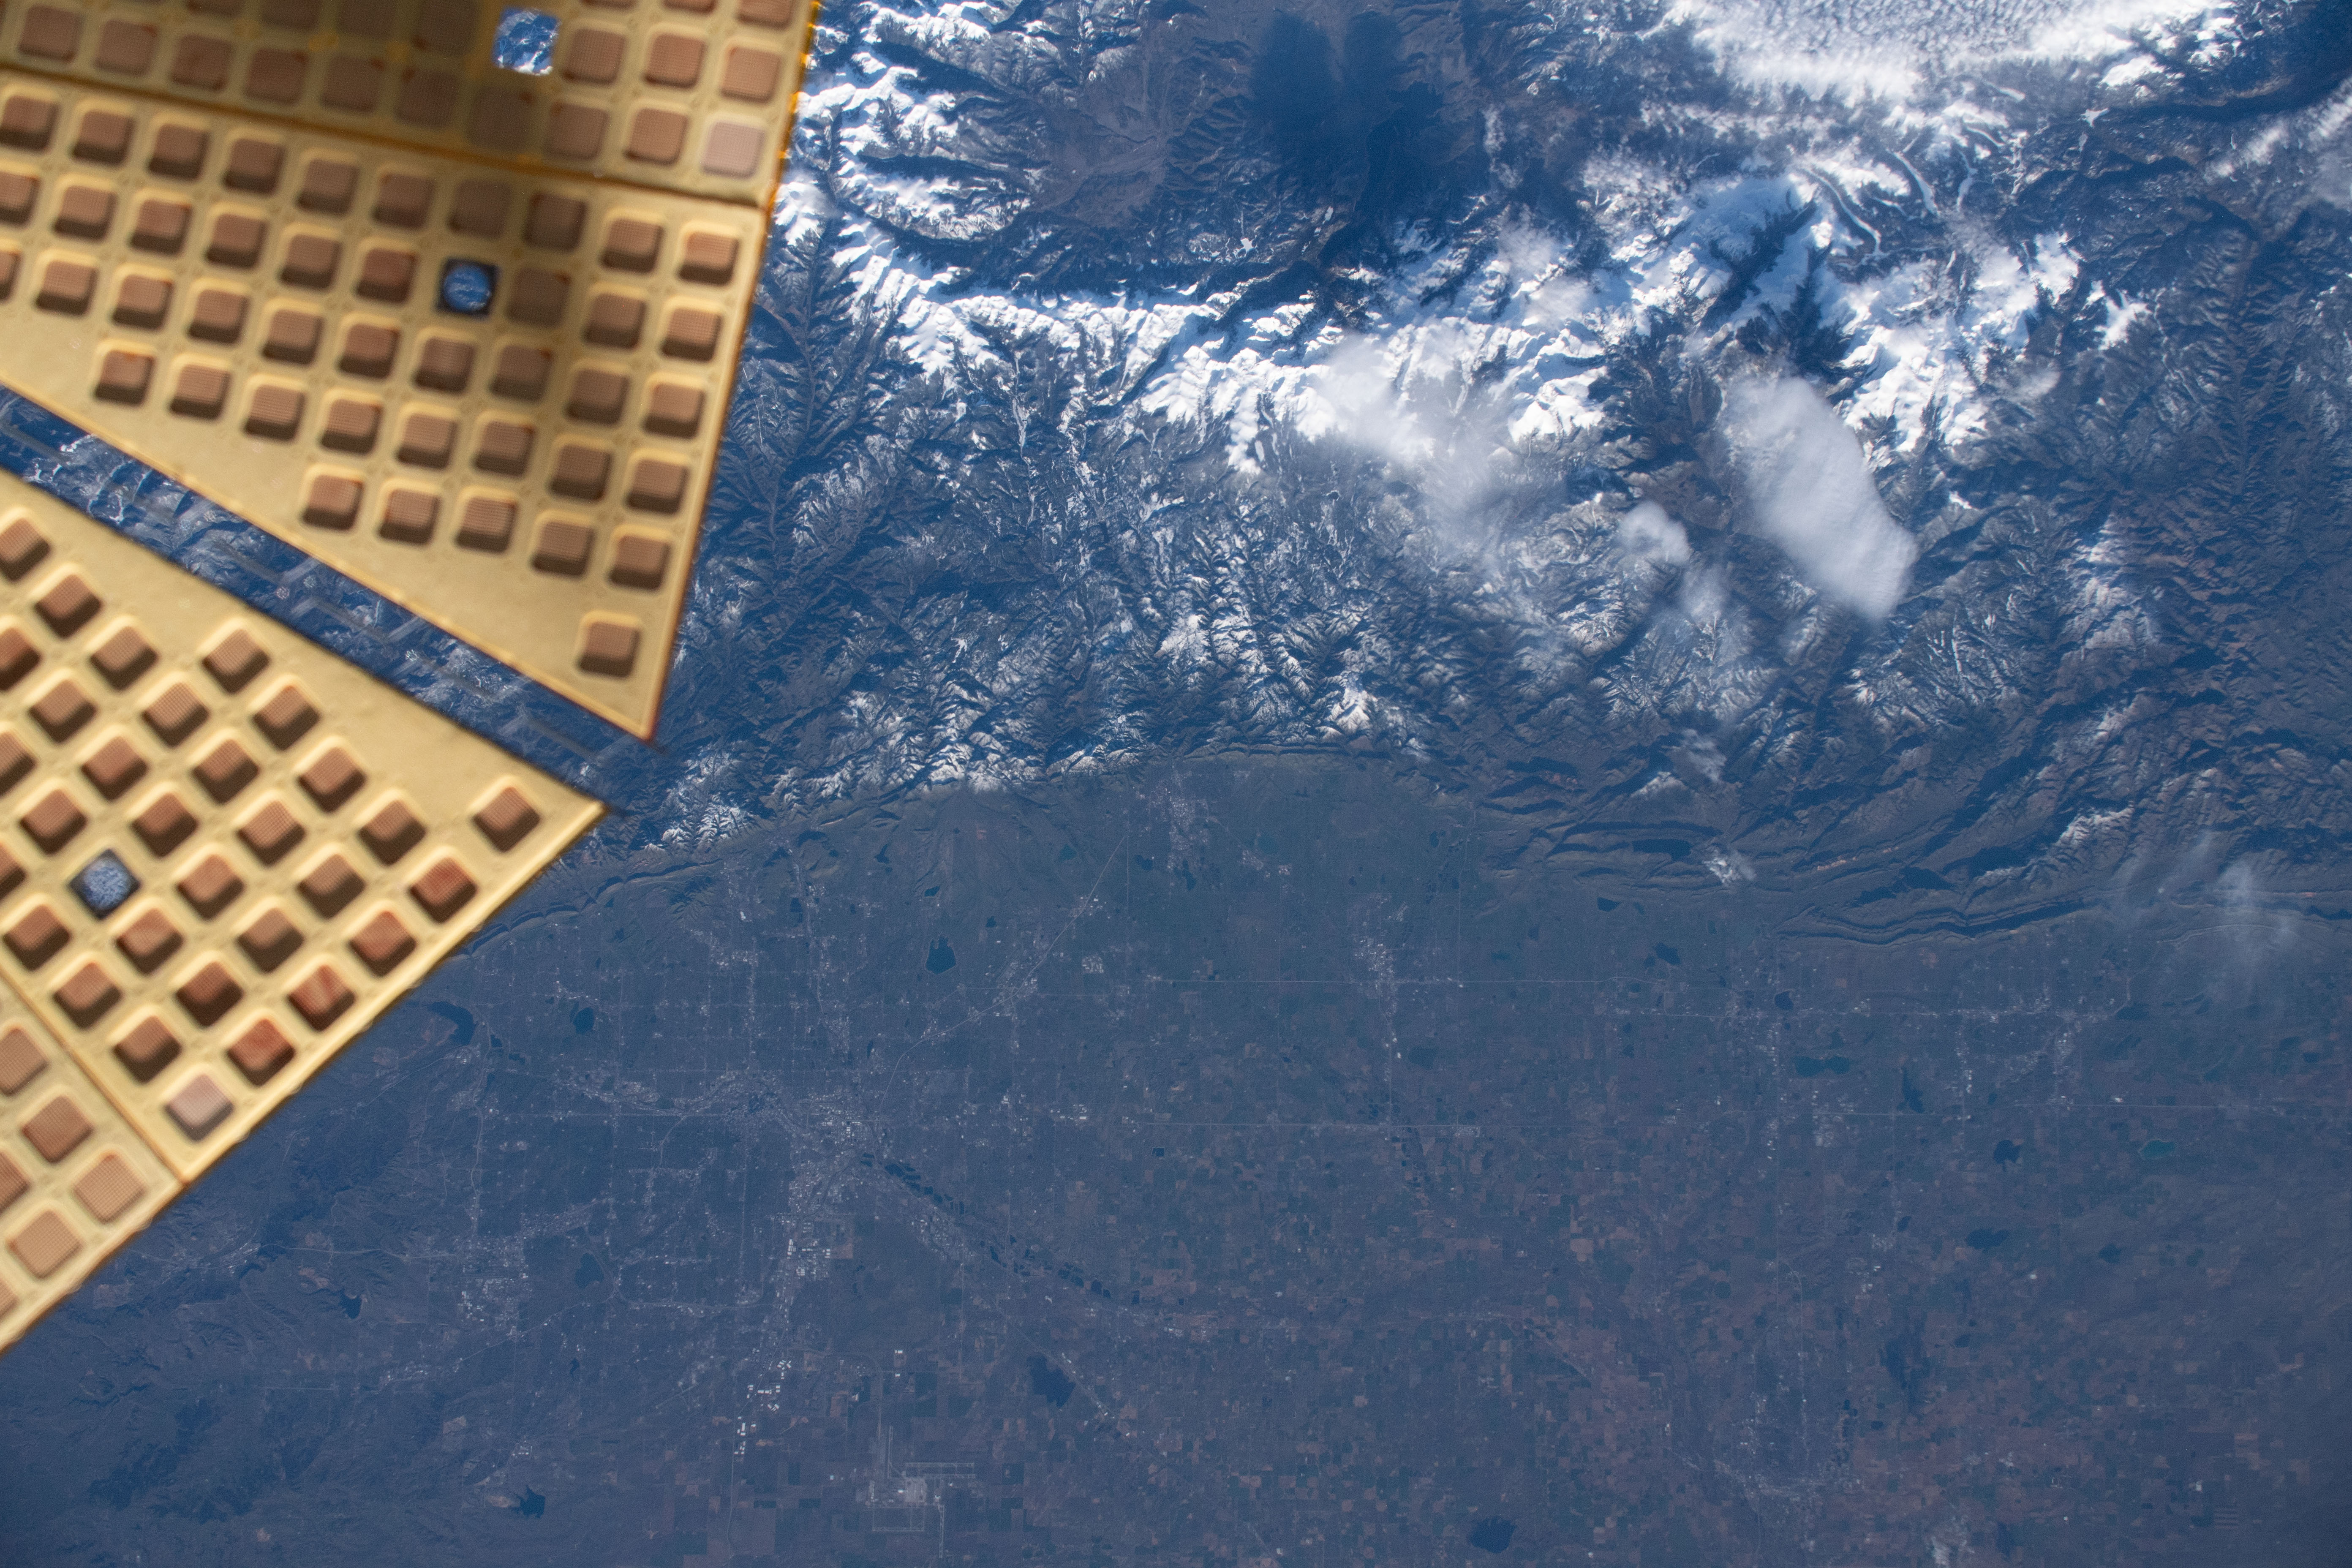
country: USA-COLORADO
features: LONGMONT, BROOMFIELD, LOVELAND, BOULDER, DENVER, STANDLEY LAKE
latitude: 40.1
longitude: -105.3
